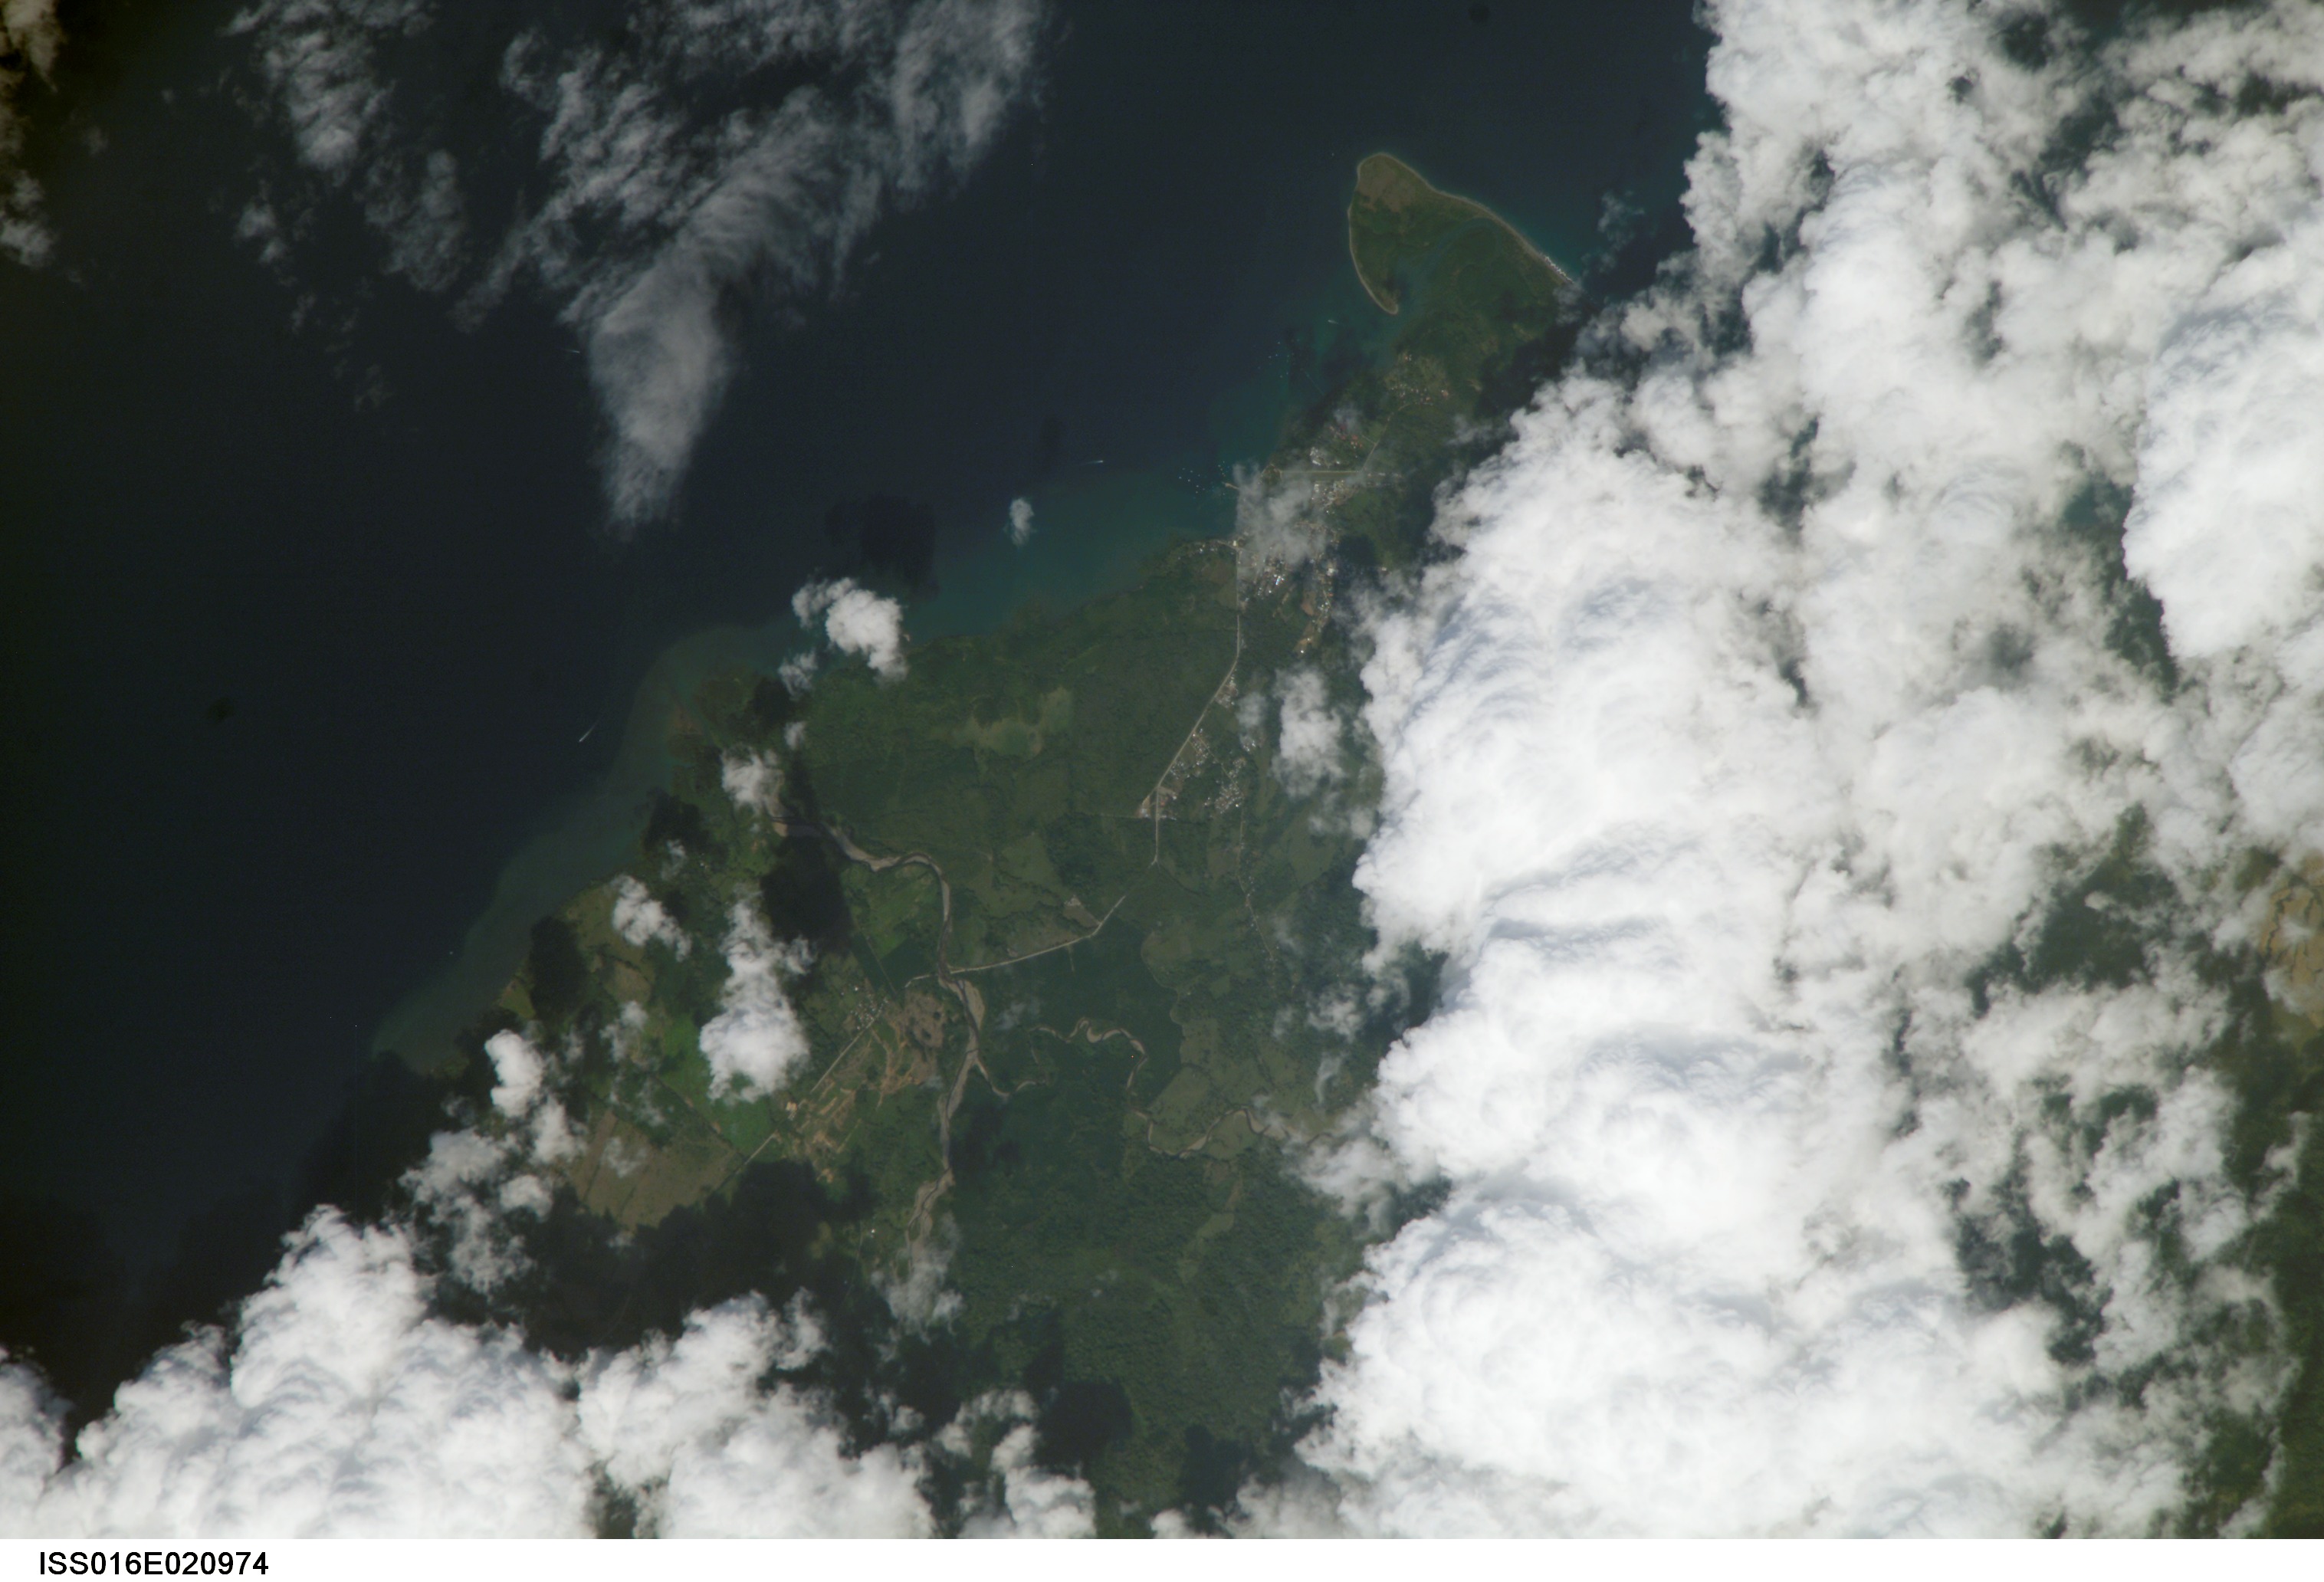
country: COSTA RICA
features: DE OSA PEN., PT. JIMENEZ, GULF
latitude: 8.5
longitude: -83.3
